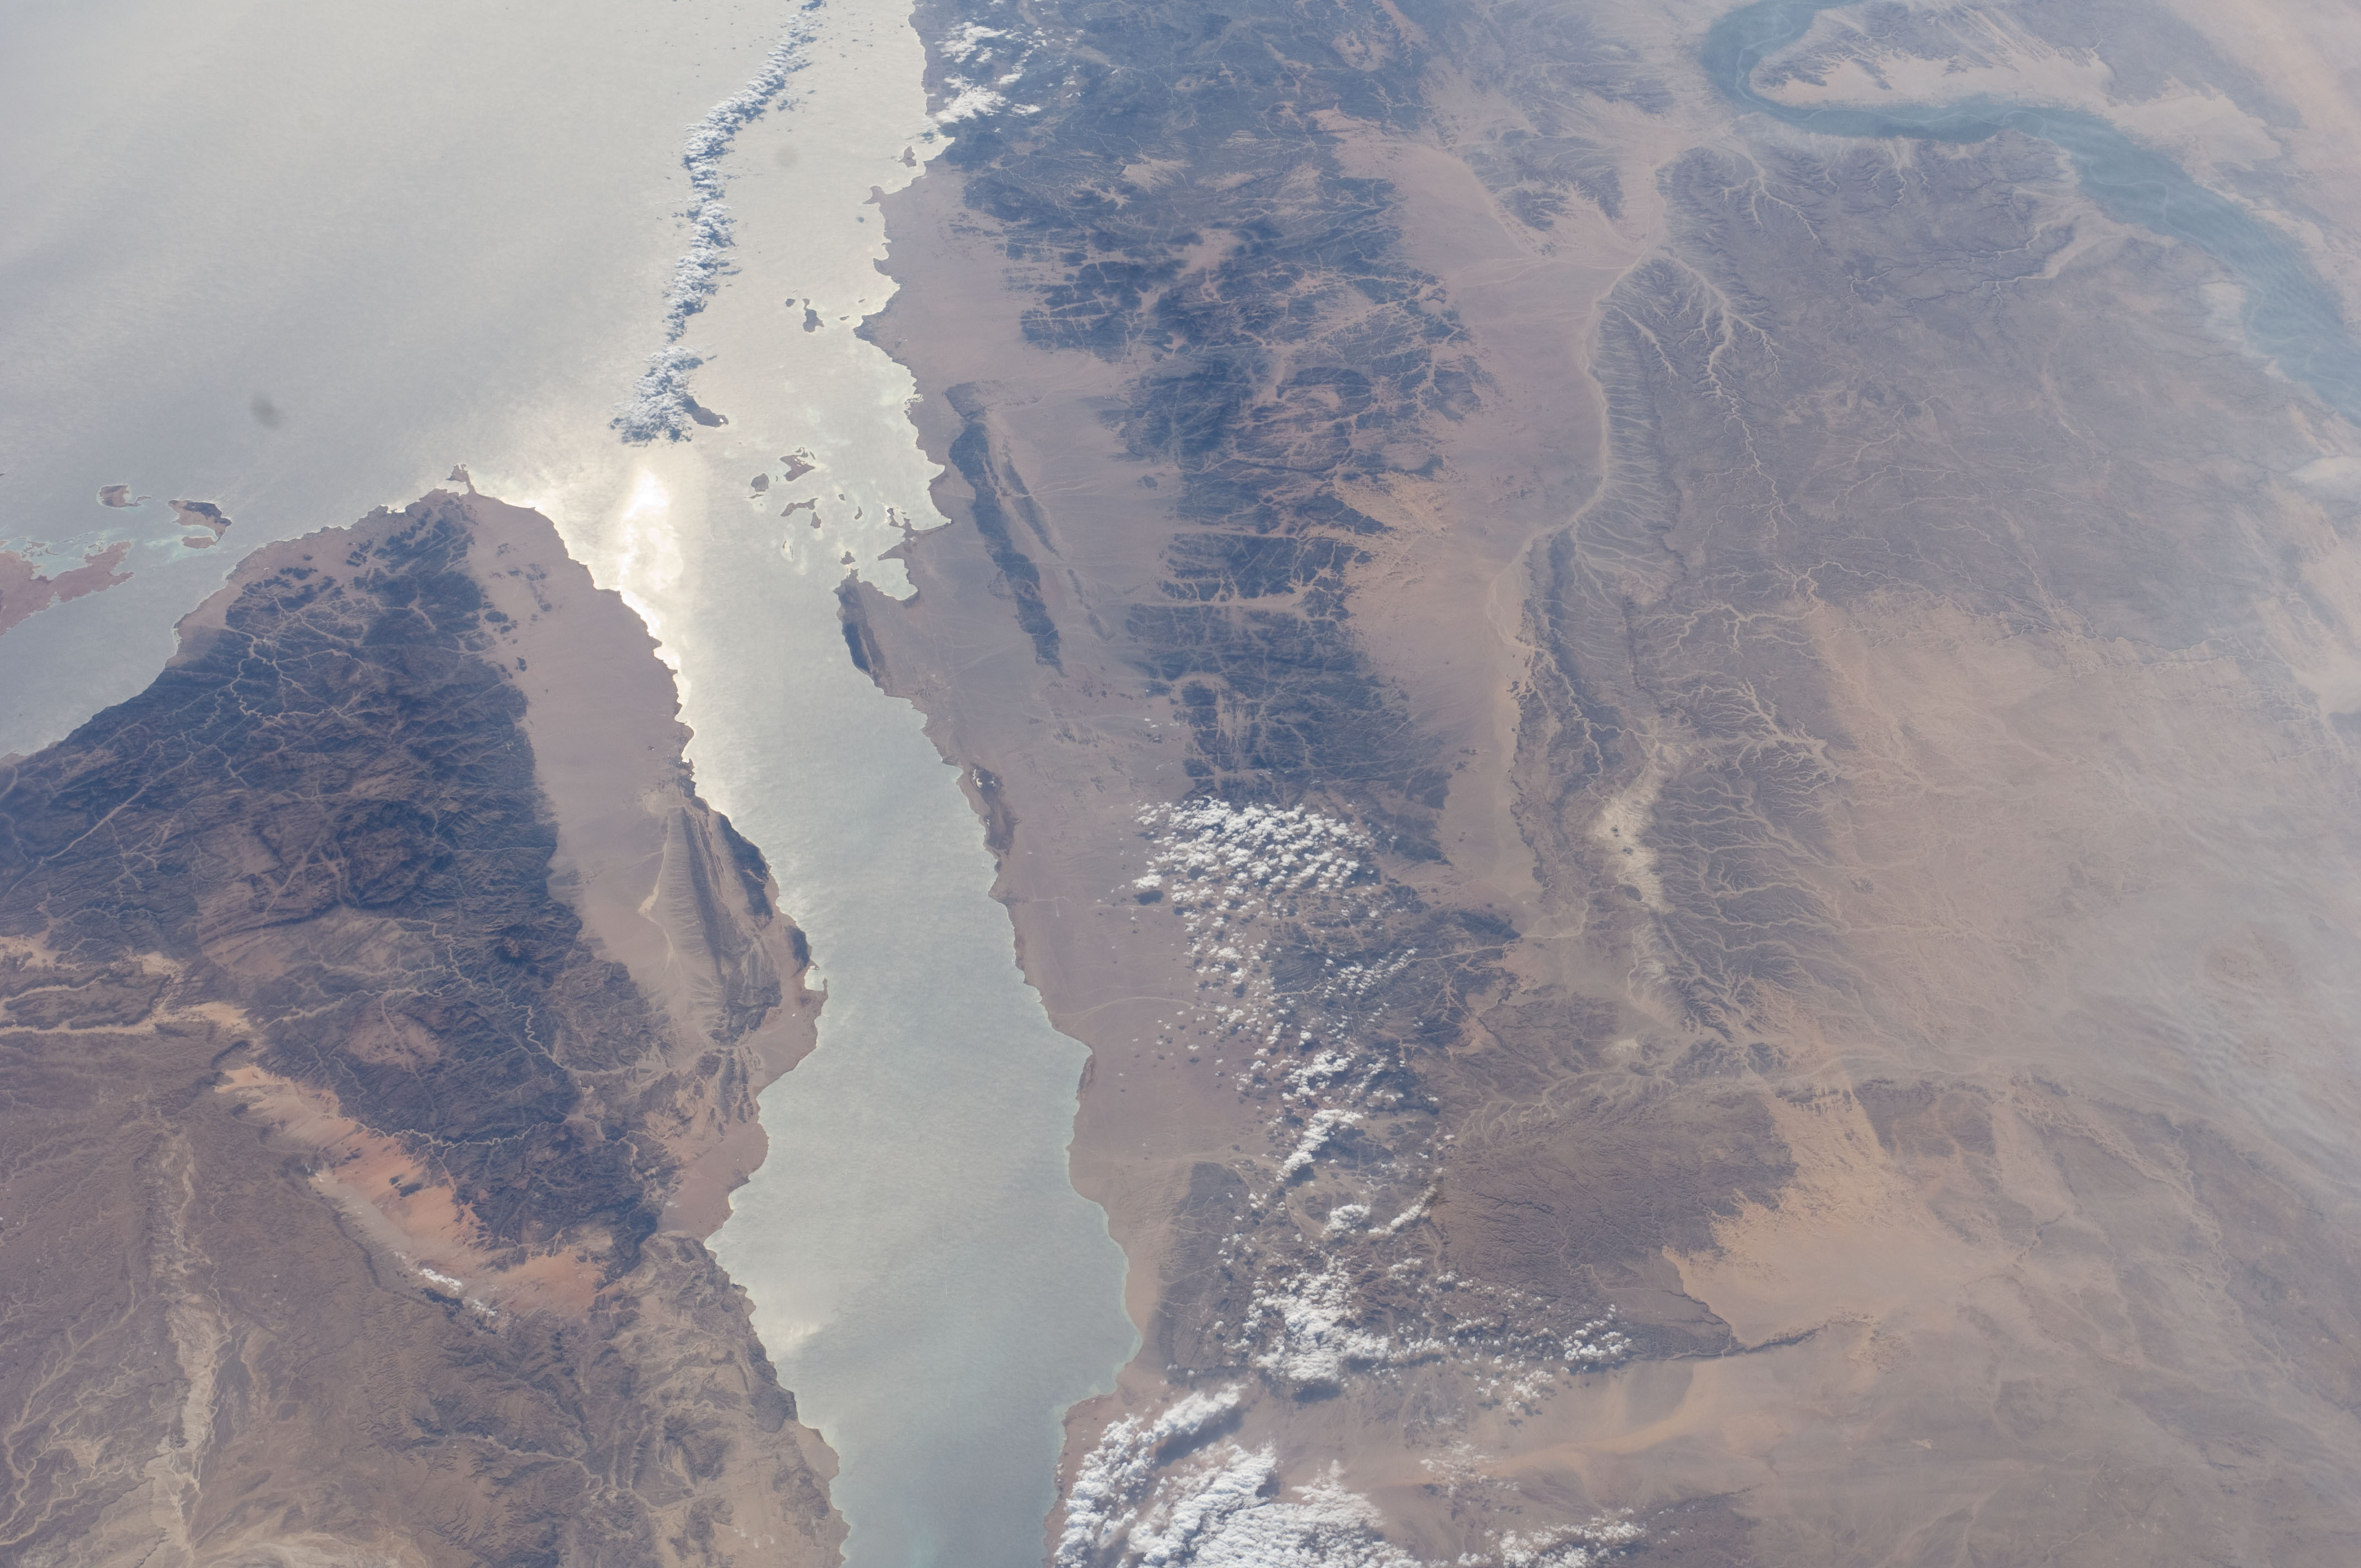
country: EGYPT
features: GULF OF SUEZ, GLINT, EASTERN DES., SINAI PEN., NILE R., I., DRAINAGE
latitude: 28.0
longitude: 33.0
